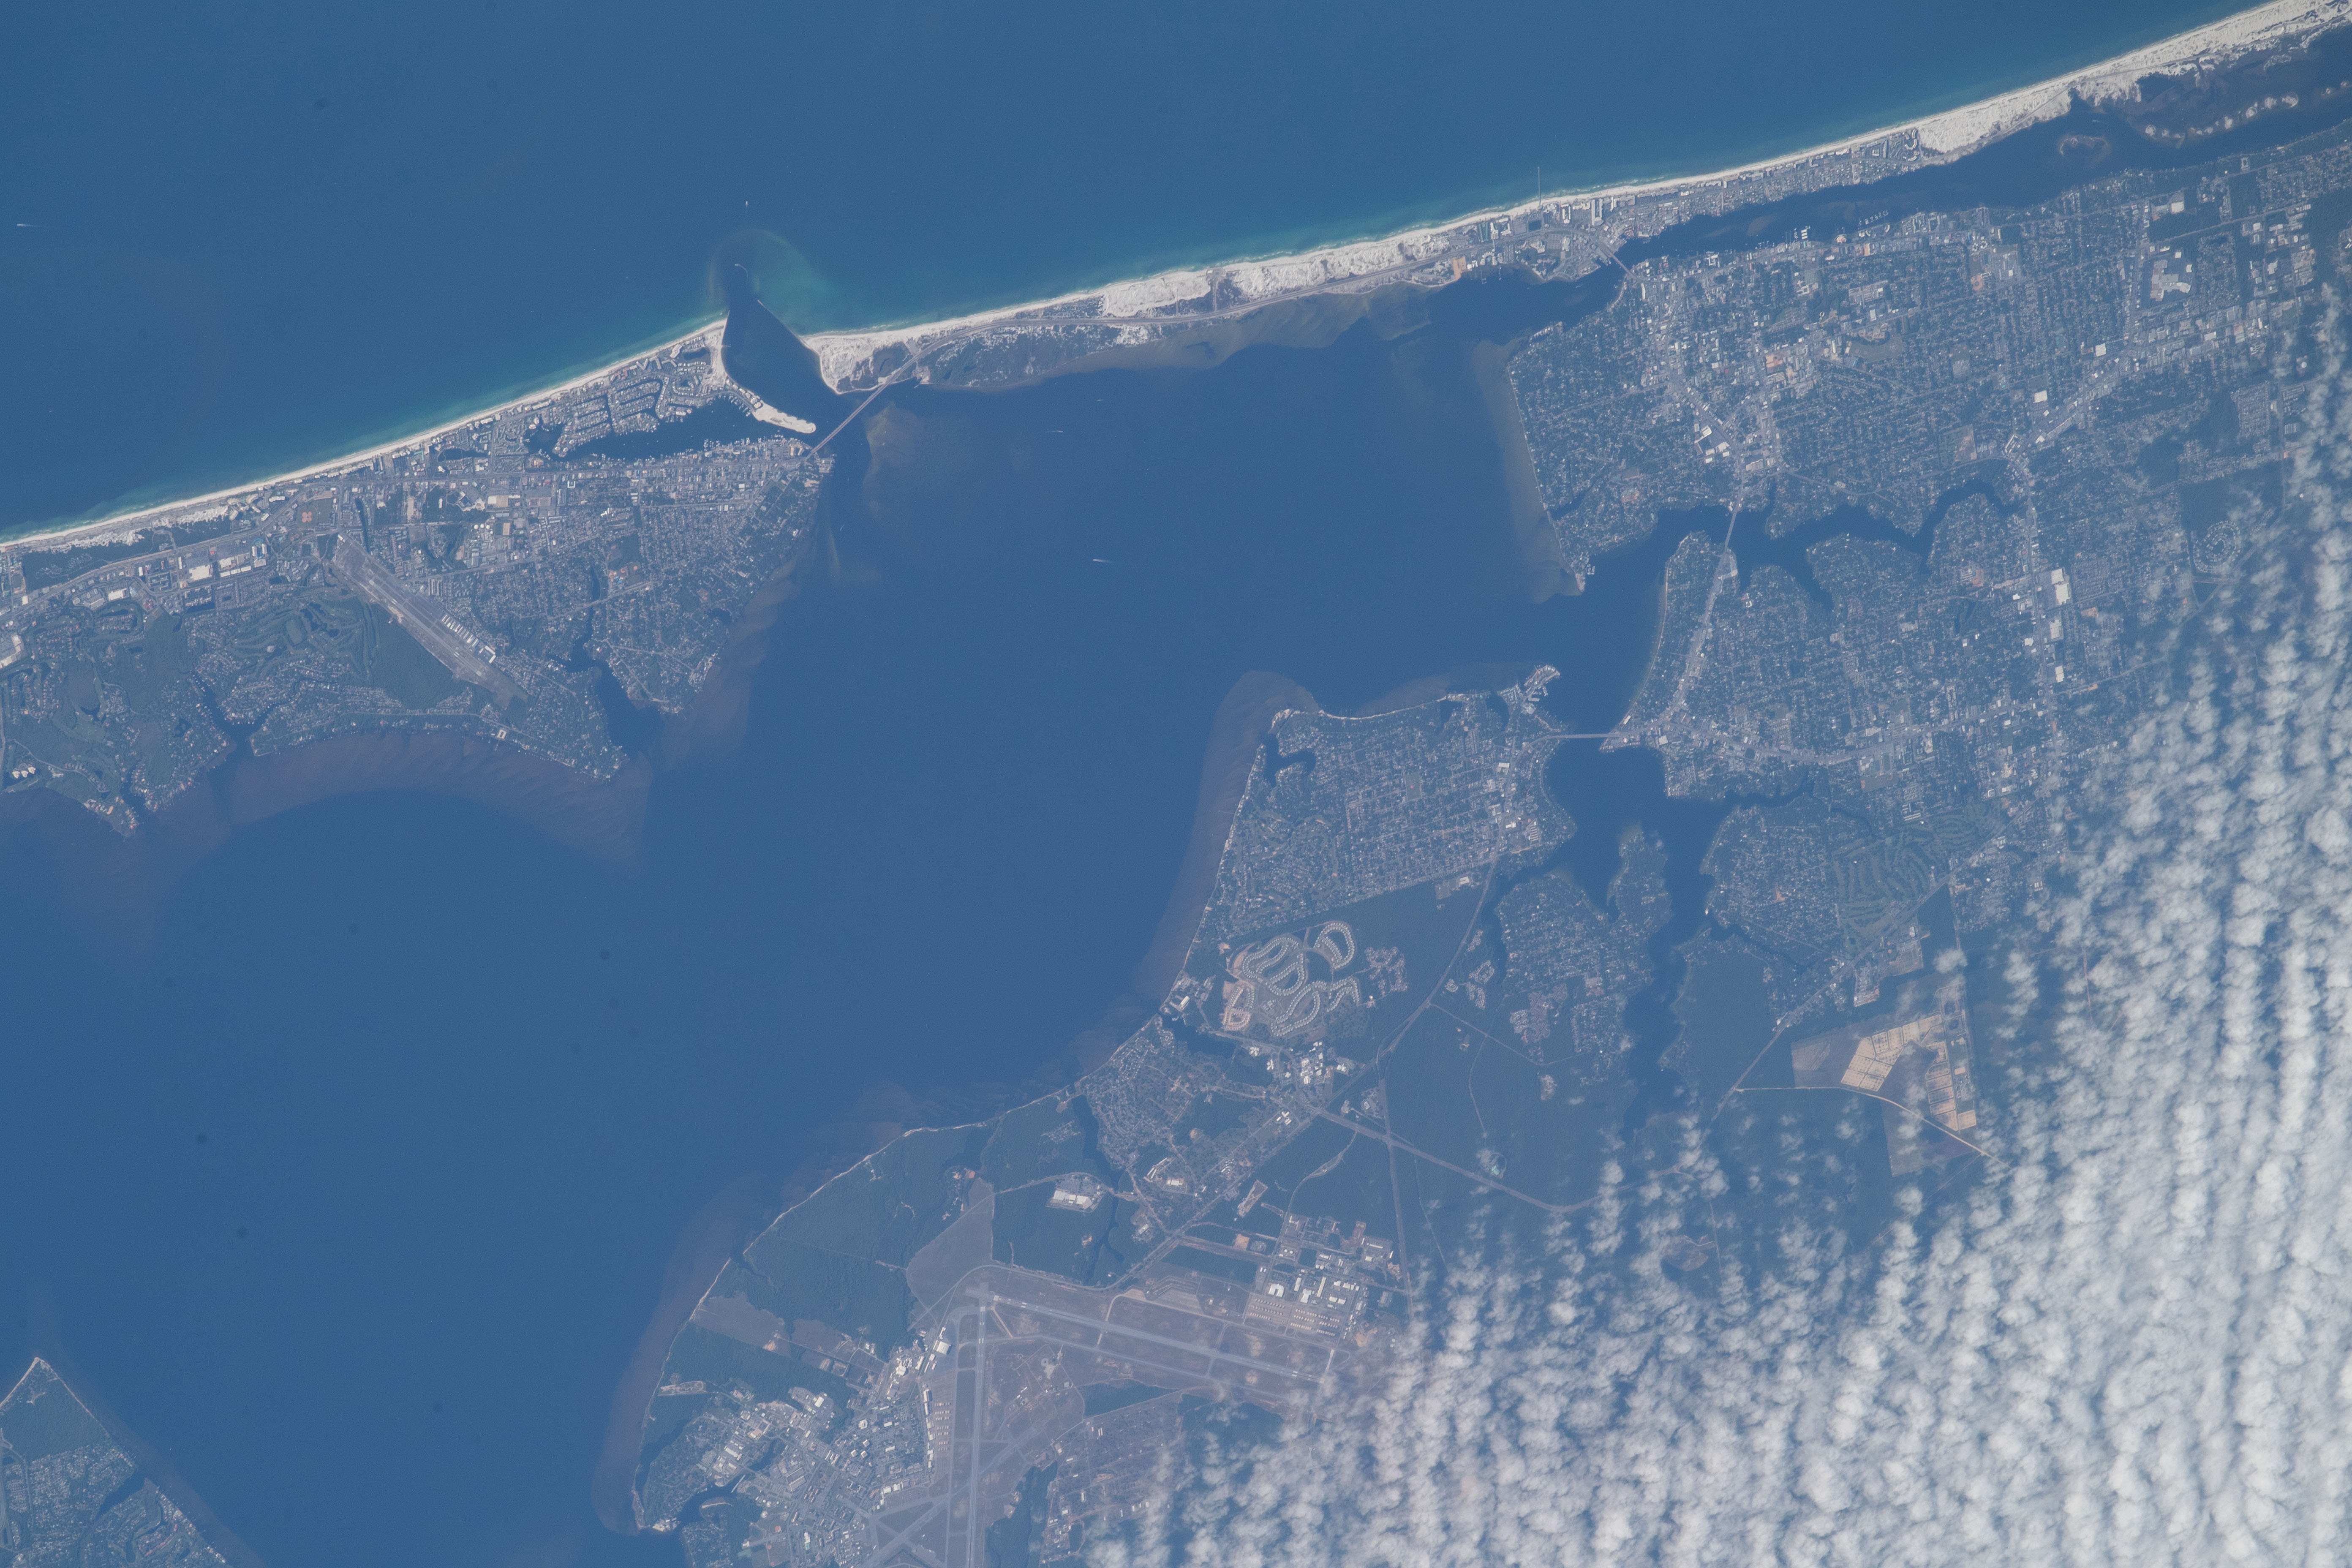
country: USA-FLORIDA
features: FLORIDA, G. OF MEXICO, DESTIN, CHOCTAWHATCHEE B., CLOUDS, L. LORRAINE
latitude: 30.4
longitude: -86.5
